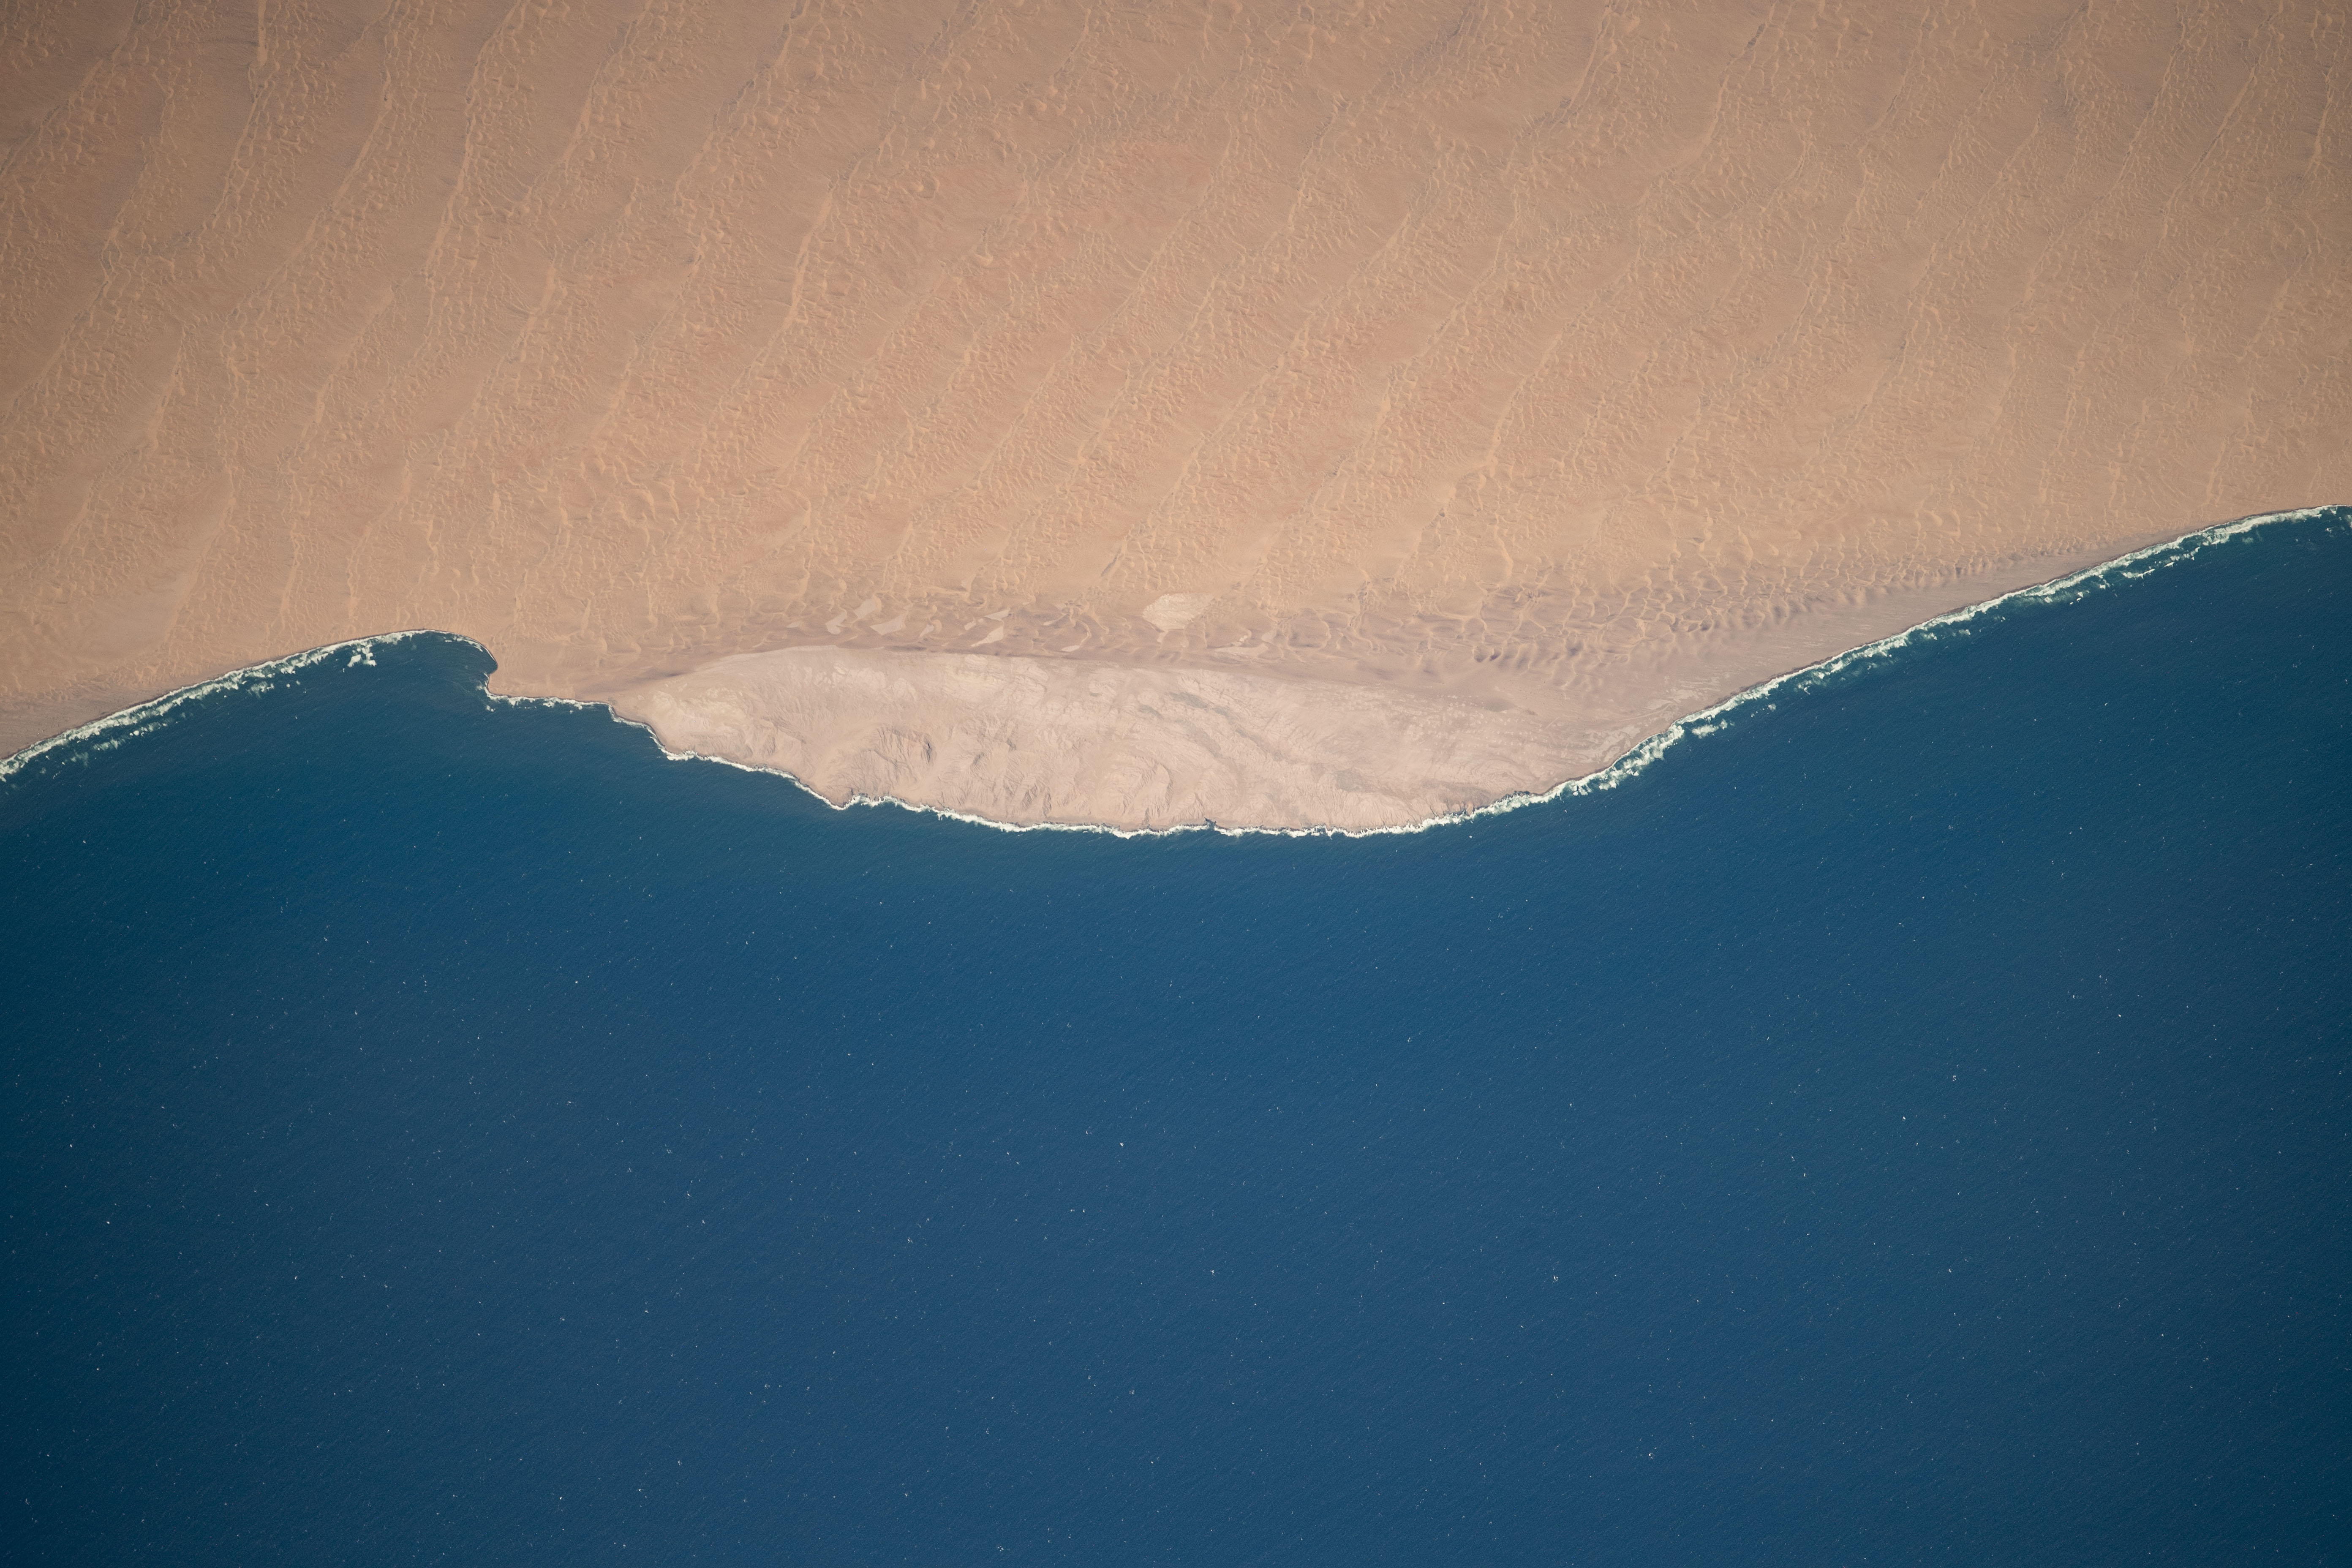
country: NAMIBIA
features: NAMIB DESERT, SADDLE HILL
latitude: -25.9
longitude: 14.9
